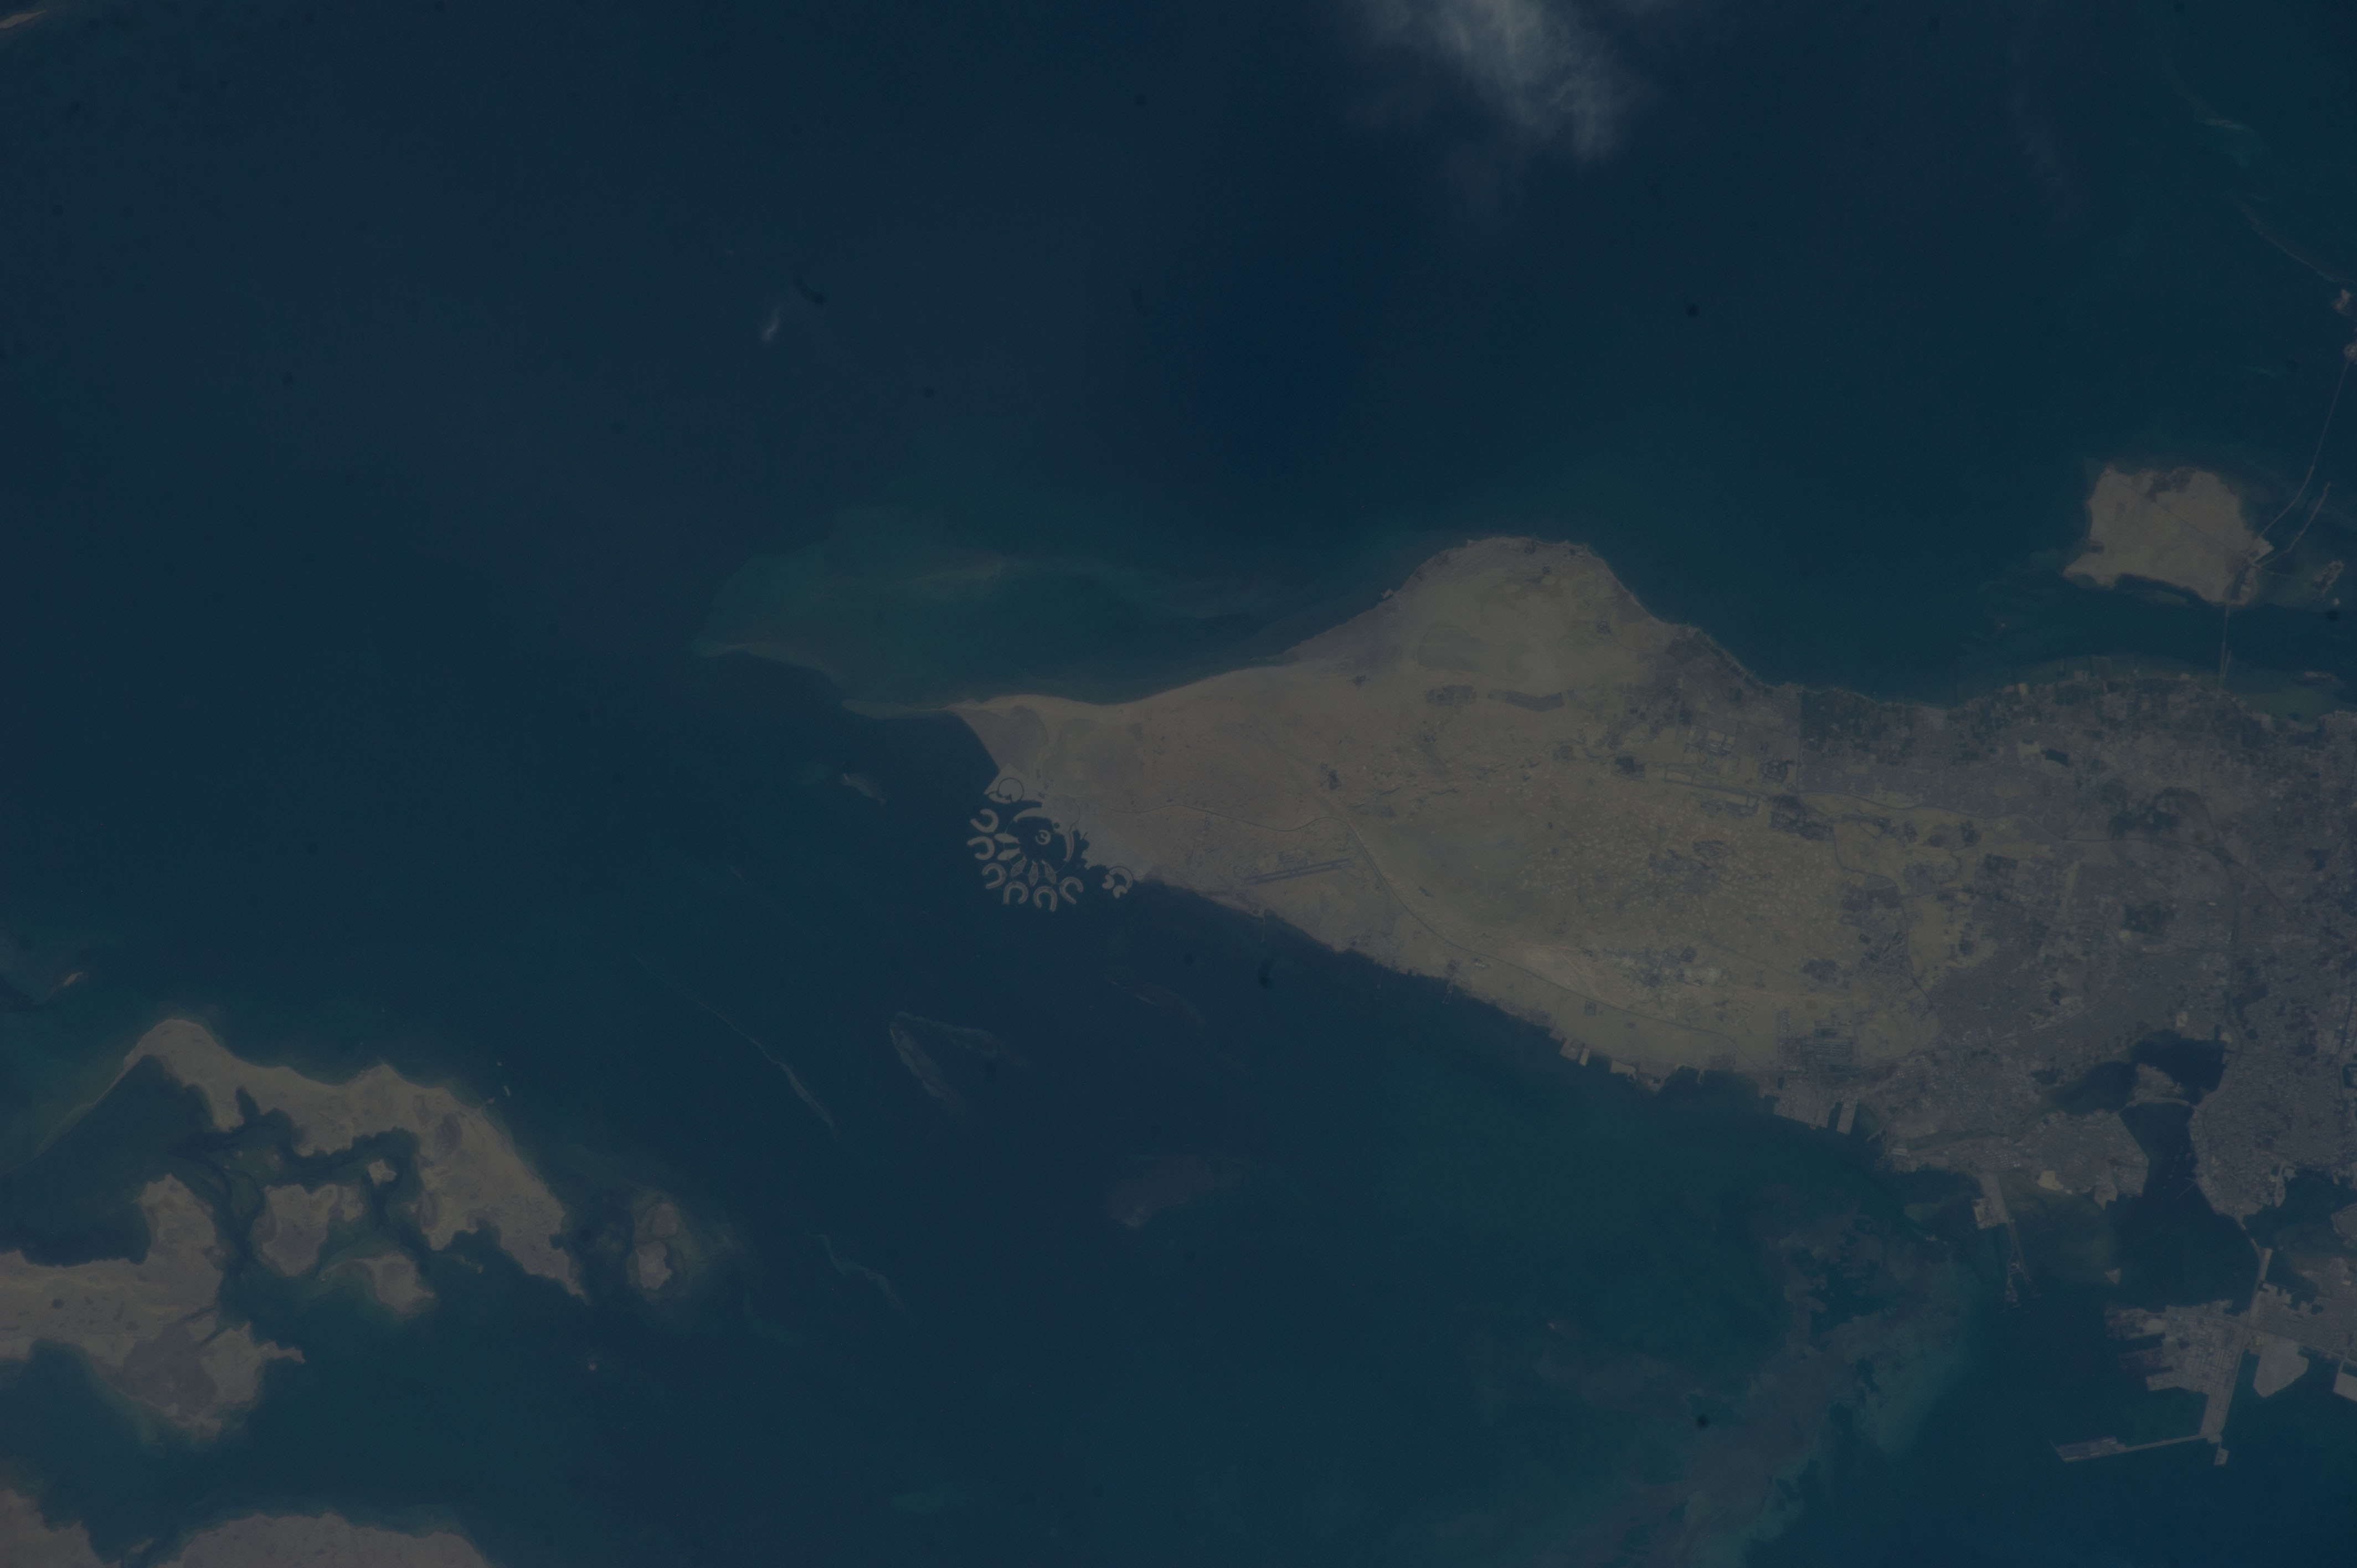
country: BAHRAIN
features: BAREIN ISLAND, RIFFA, TREE OF LIFE, PERSIAN SEA
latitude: 25.9
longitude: 50.6
